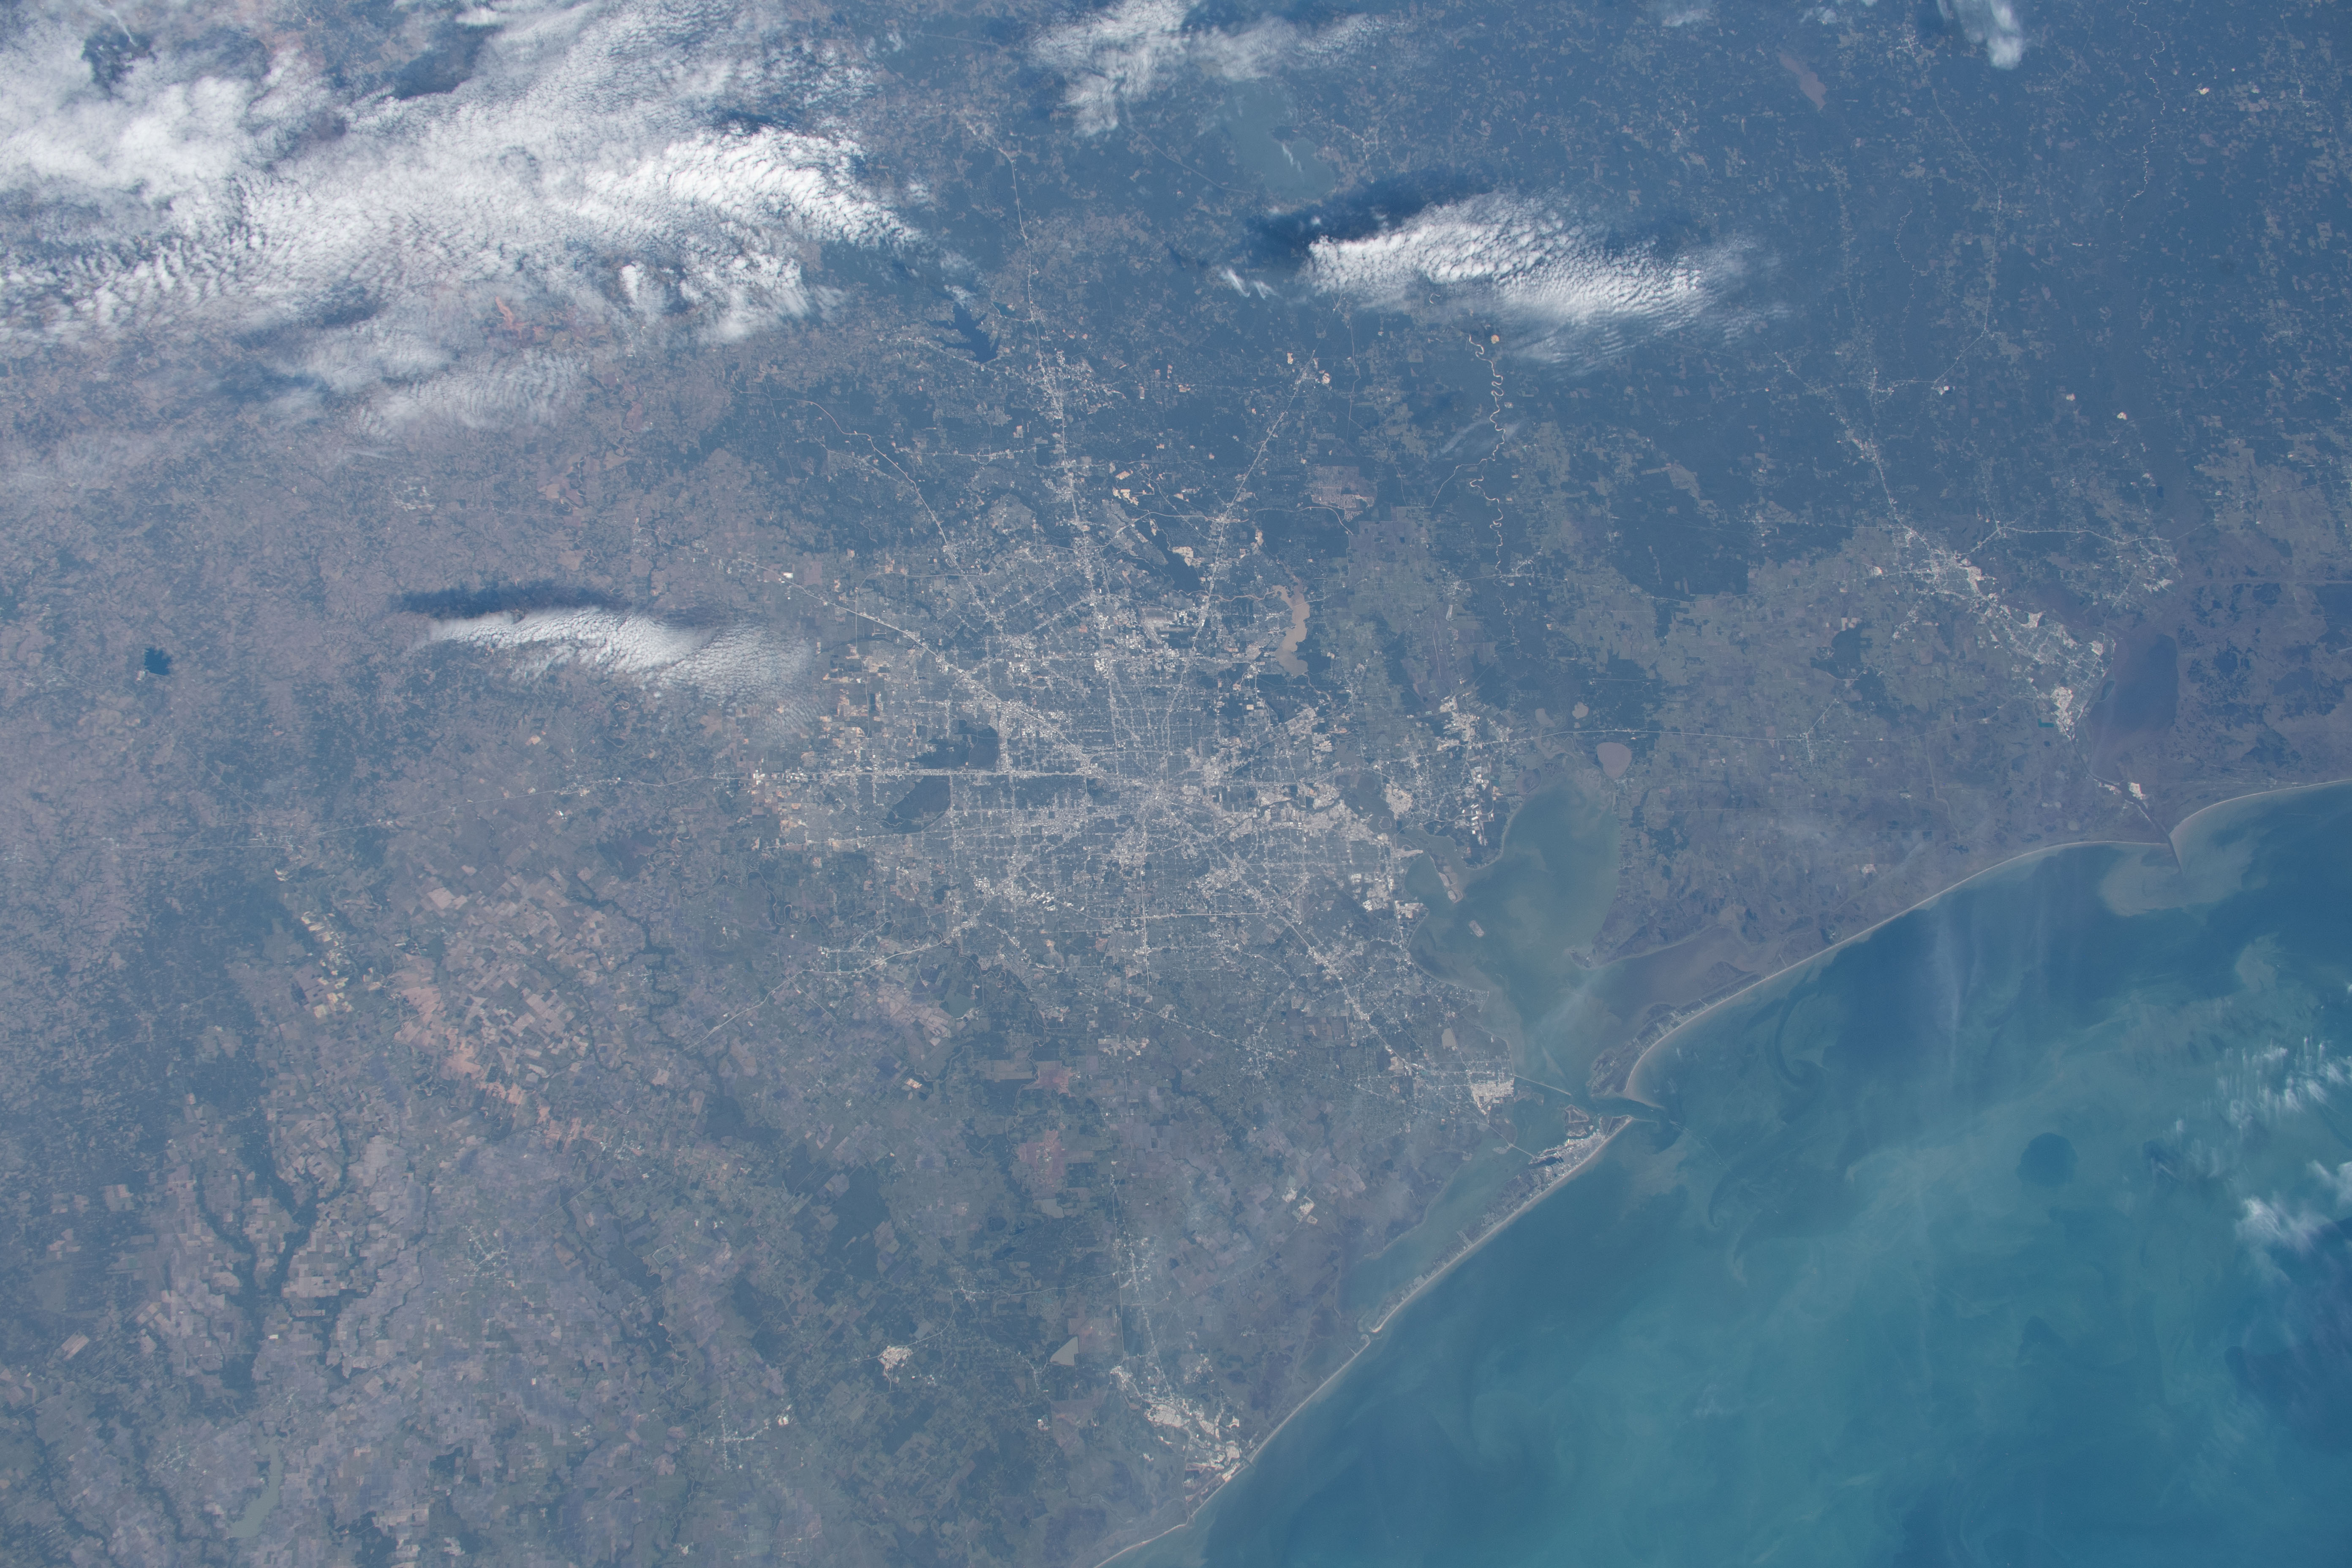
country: USA-TEXAS
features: HOUSTON, GALVESTON BAY
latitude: 30.0
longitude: -95.0
